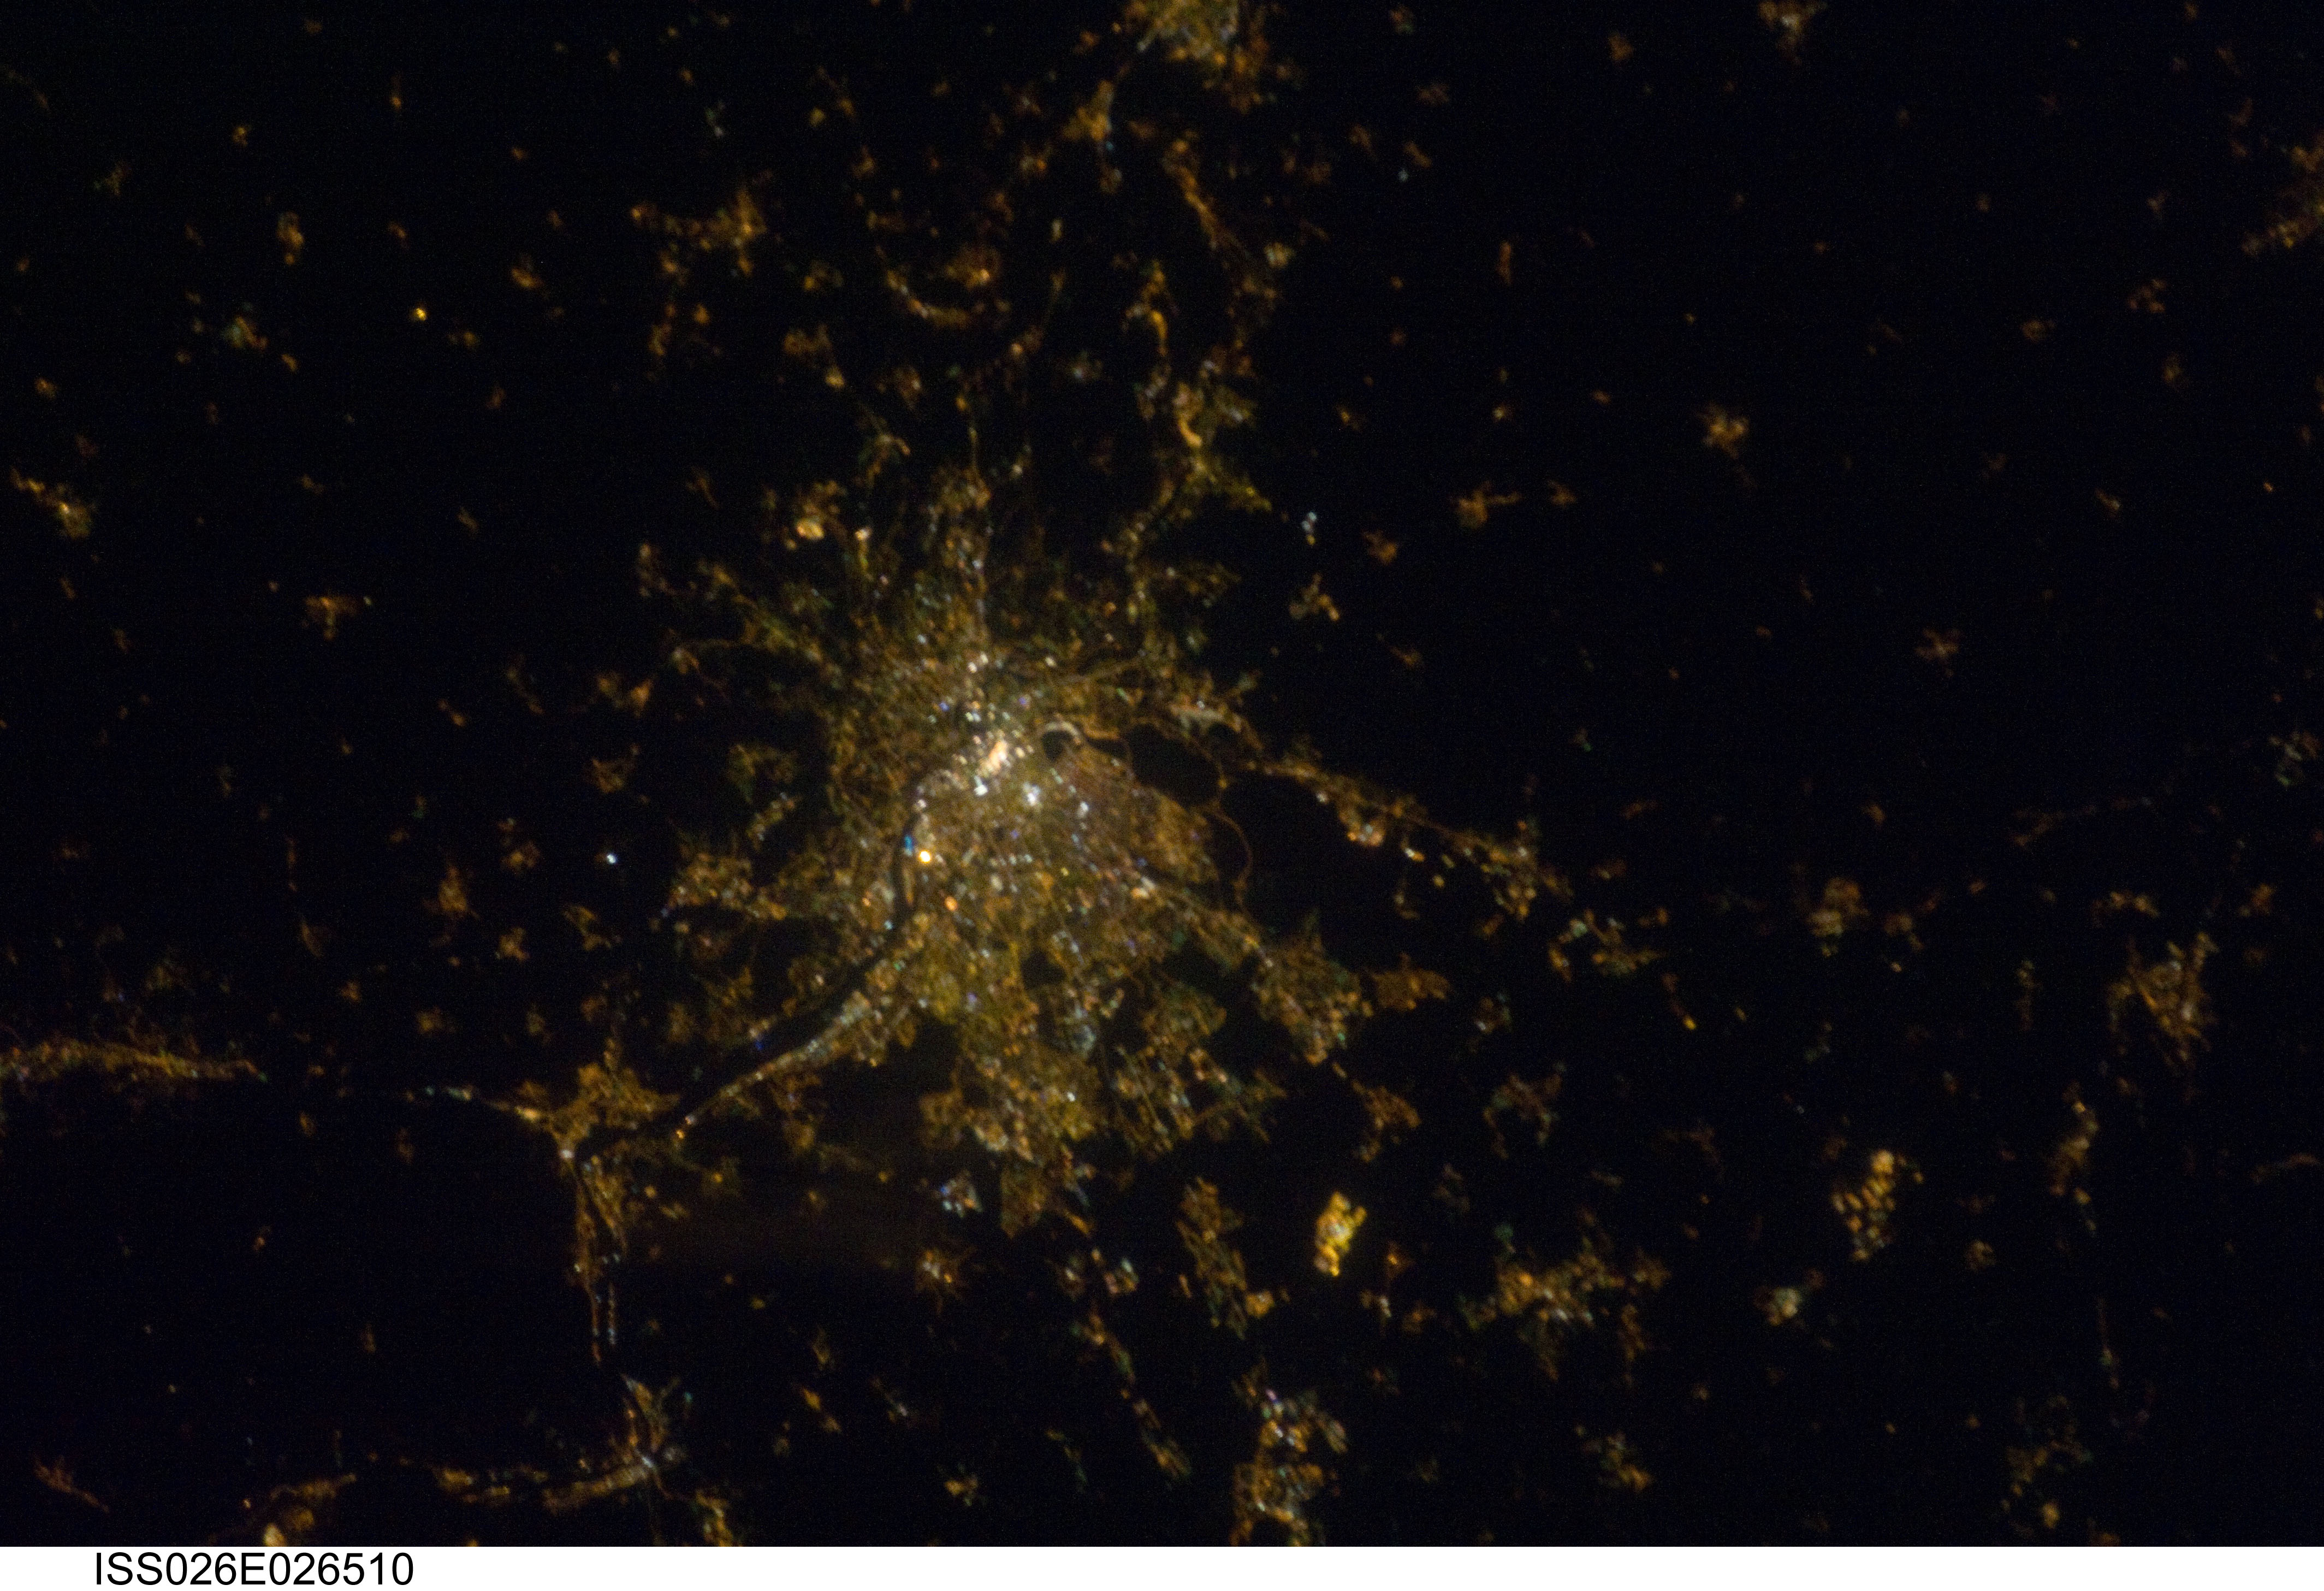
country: FRANCE
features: LYON AT NIGHT
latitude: 45.8
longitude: 4.9
